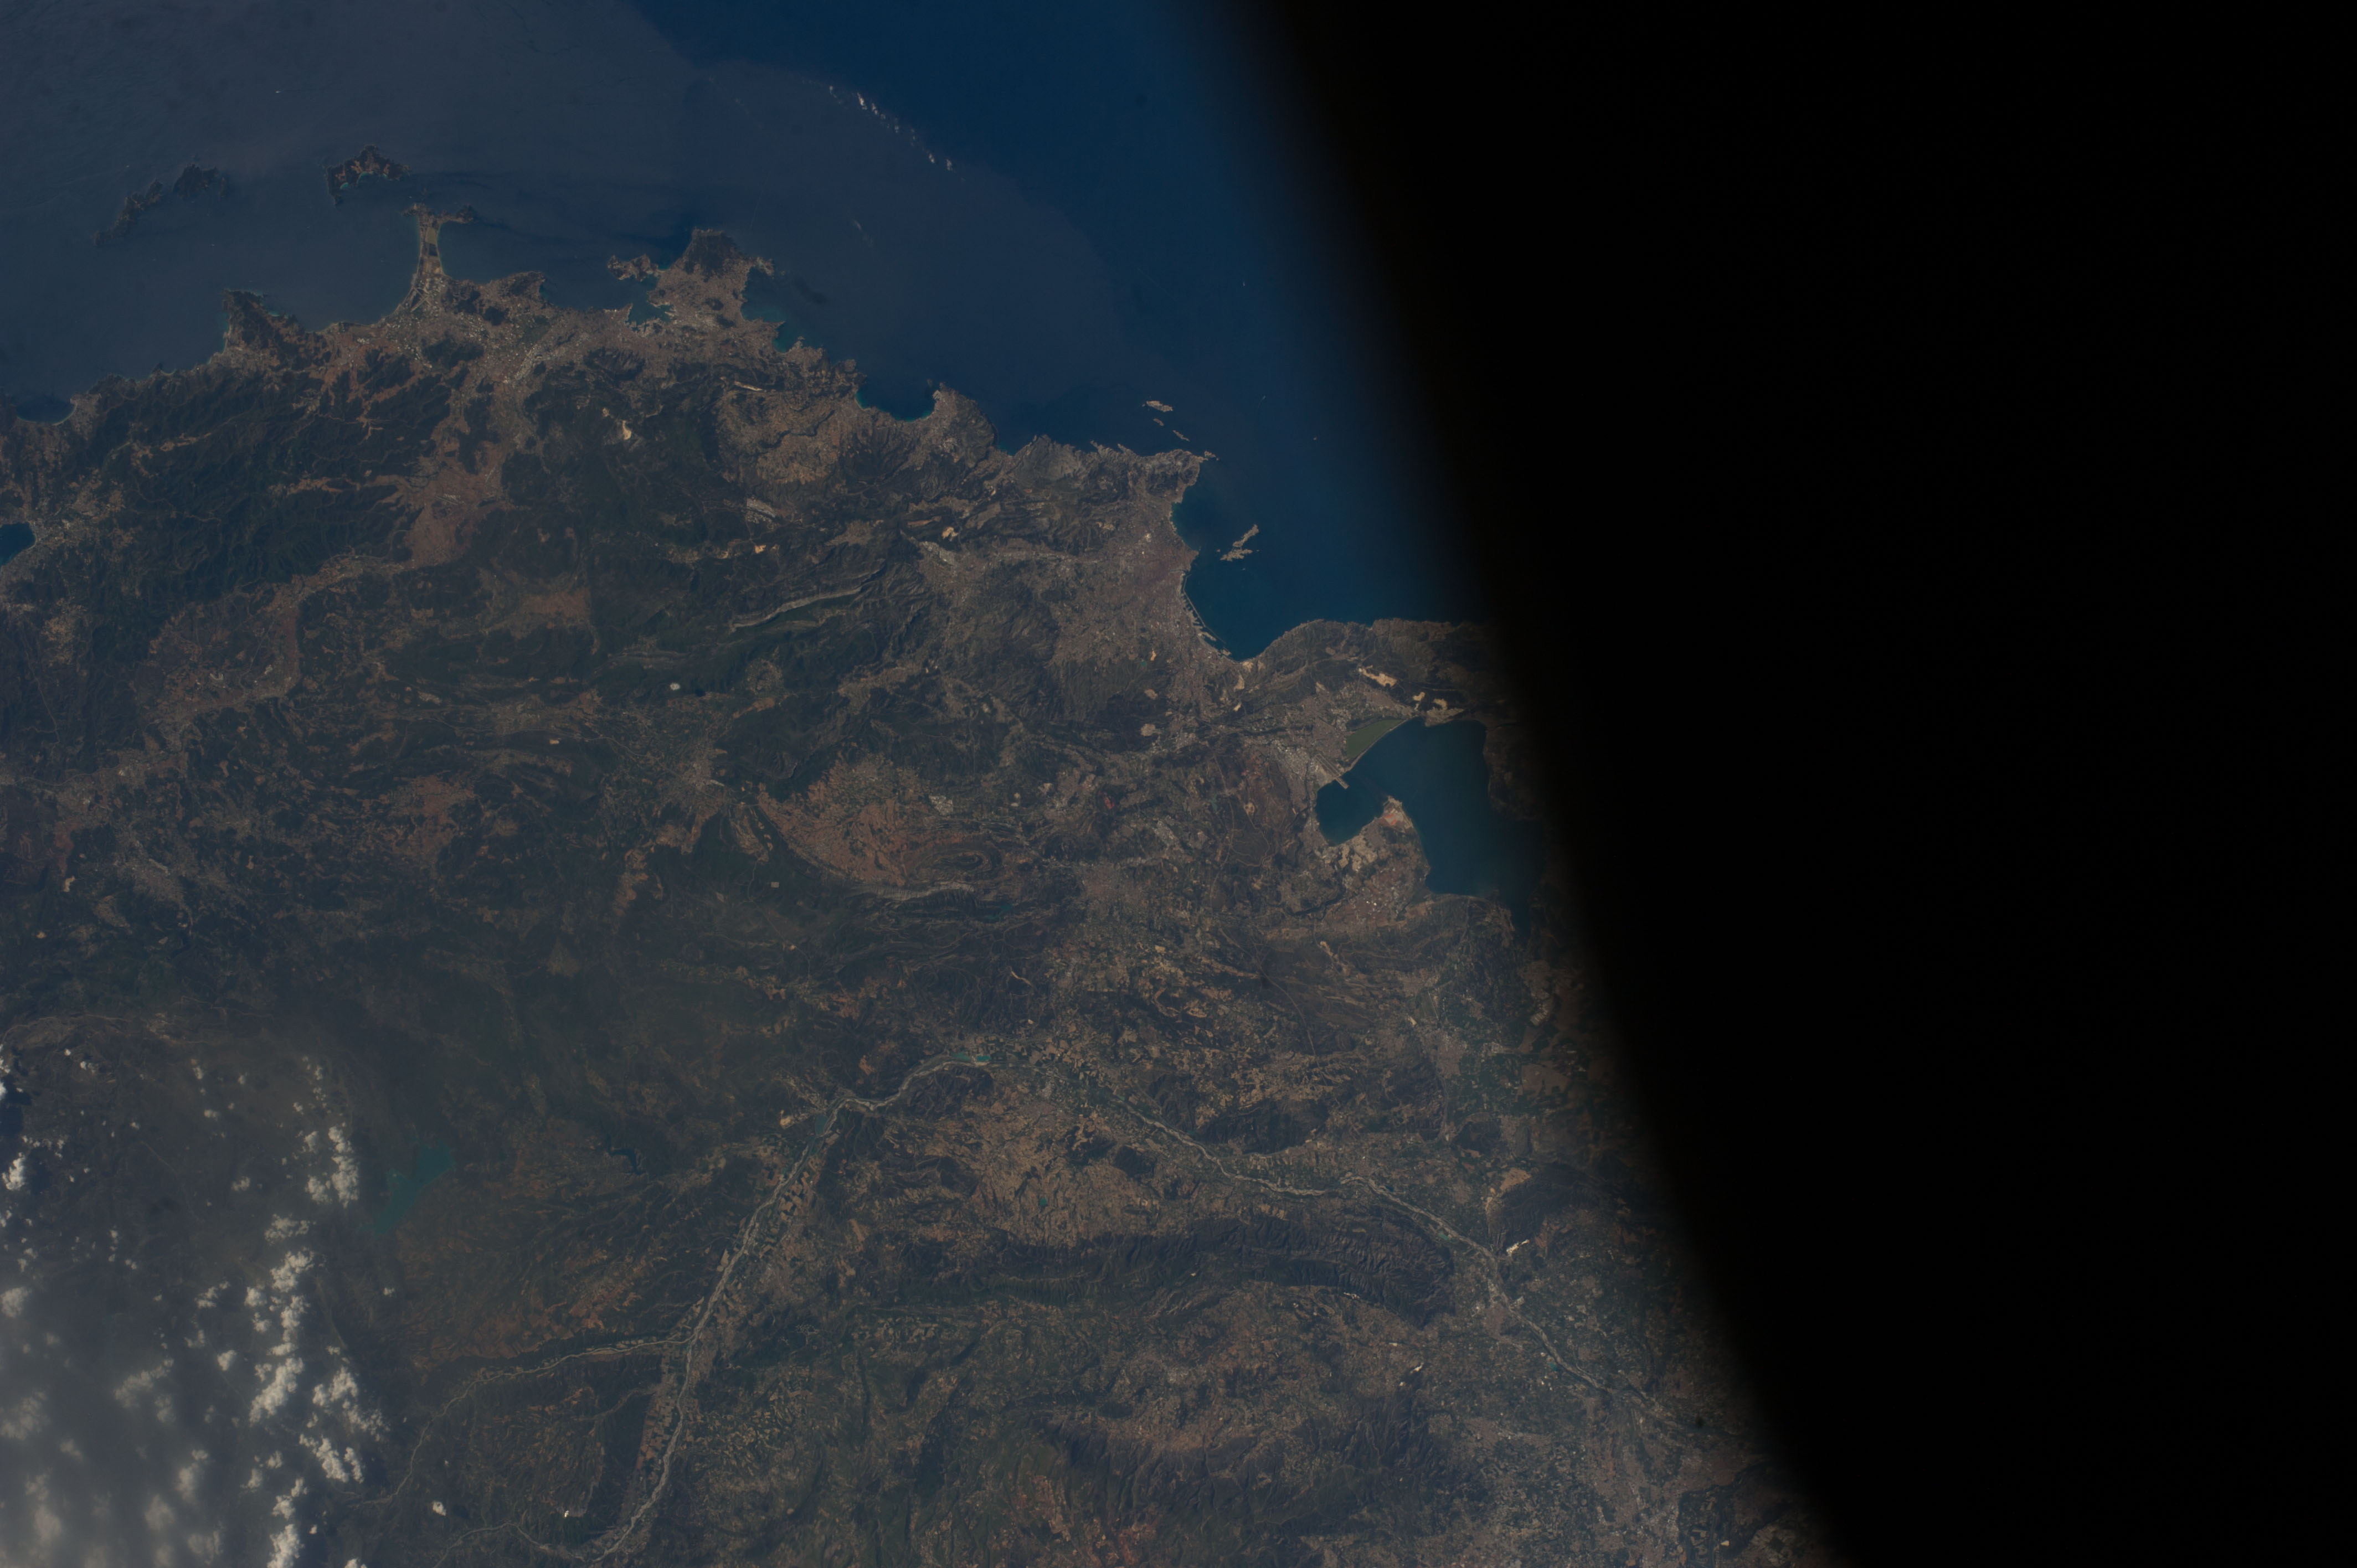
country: FRANCE
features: BERRE LAGOON, MARSELLA, FARMLAND, MOUNTAINS, MEDITERRANEAN SEA
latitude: 43.4
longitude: 5.4
